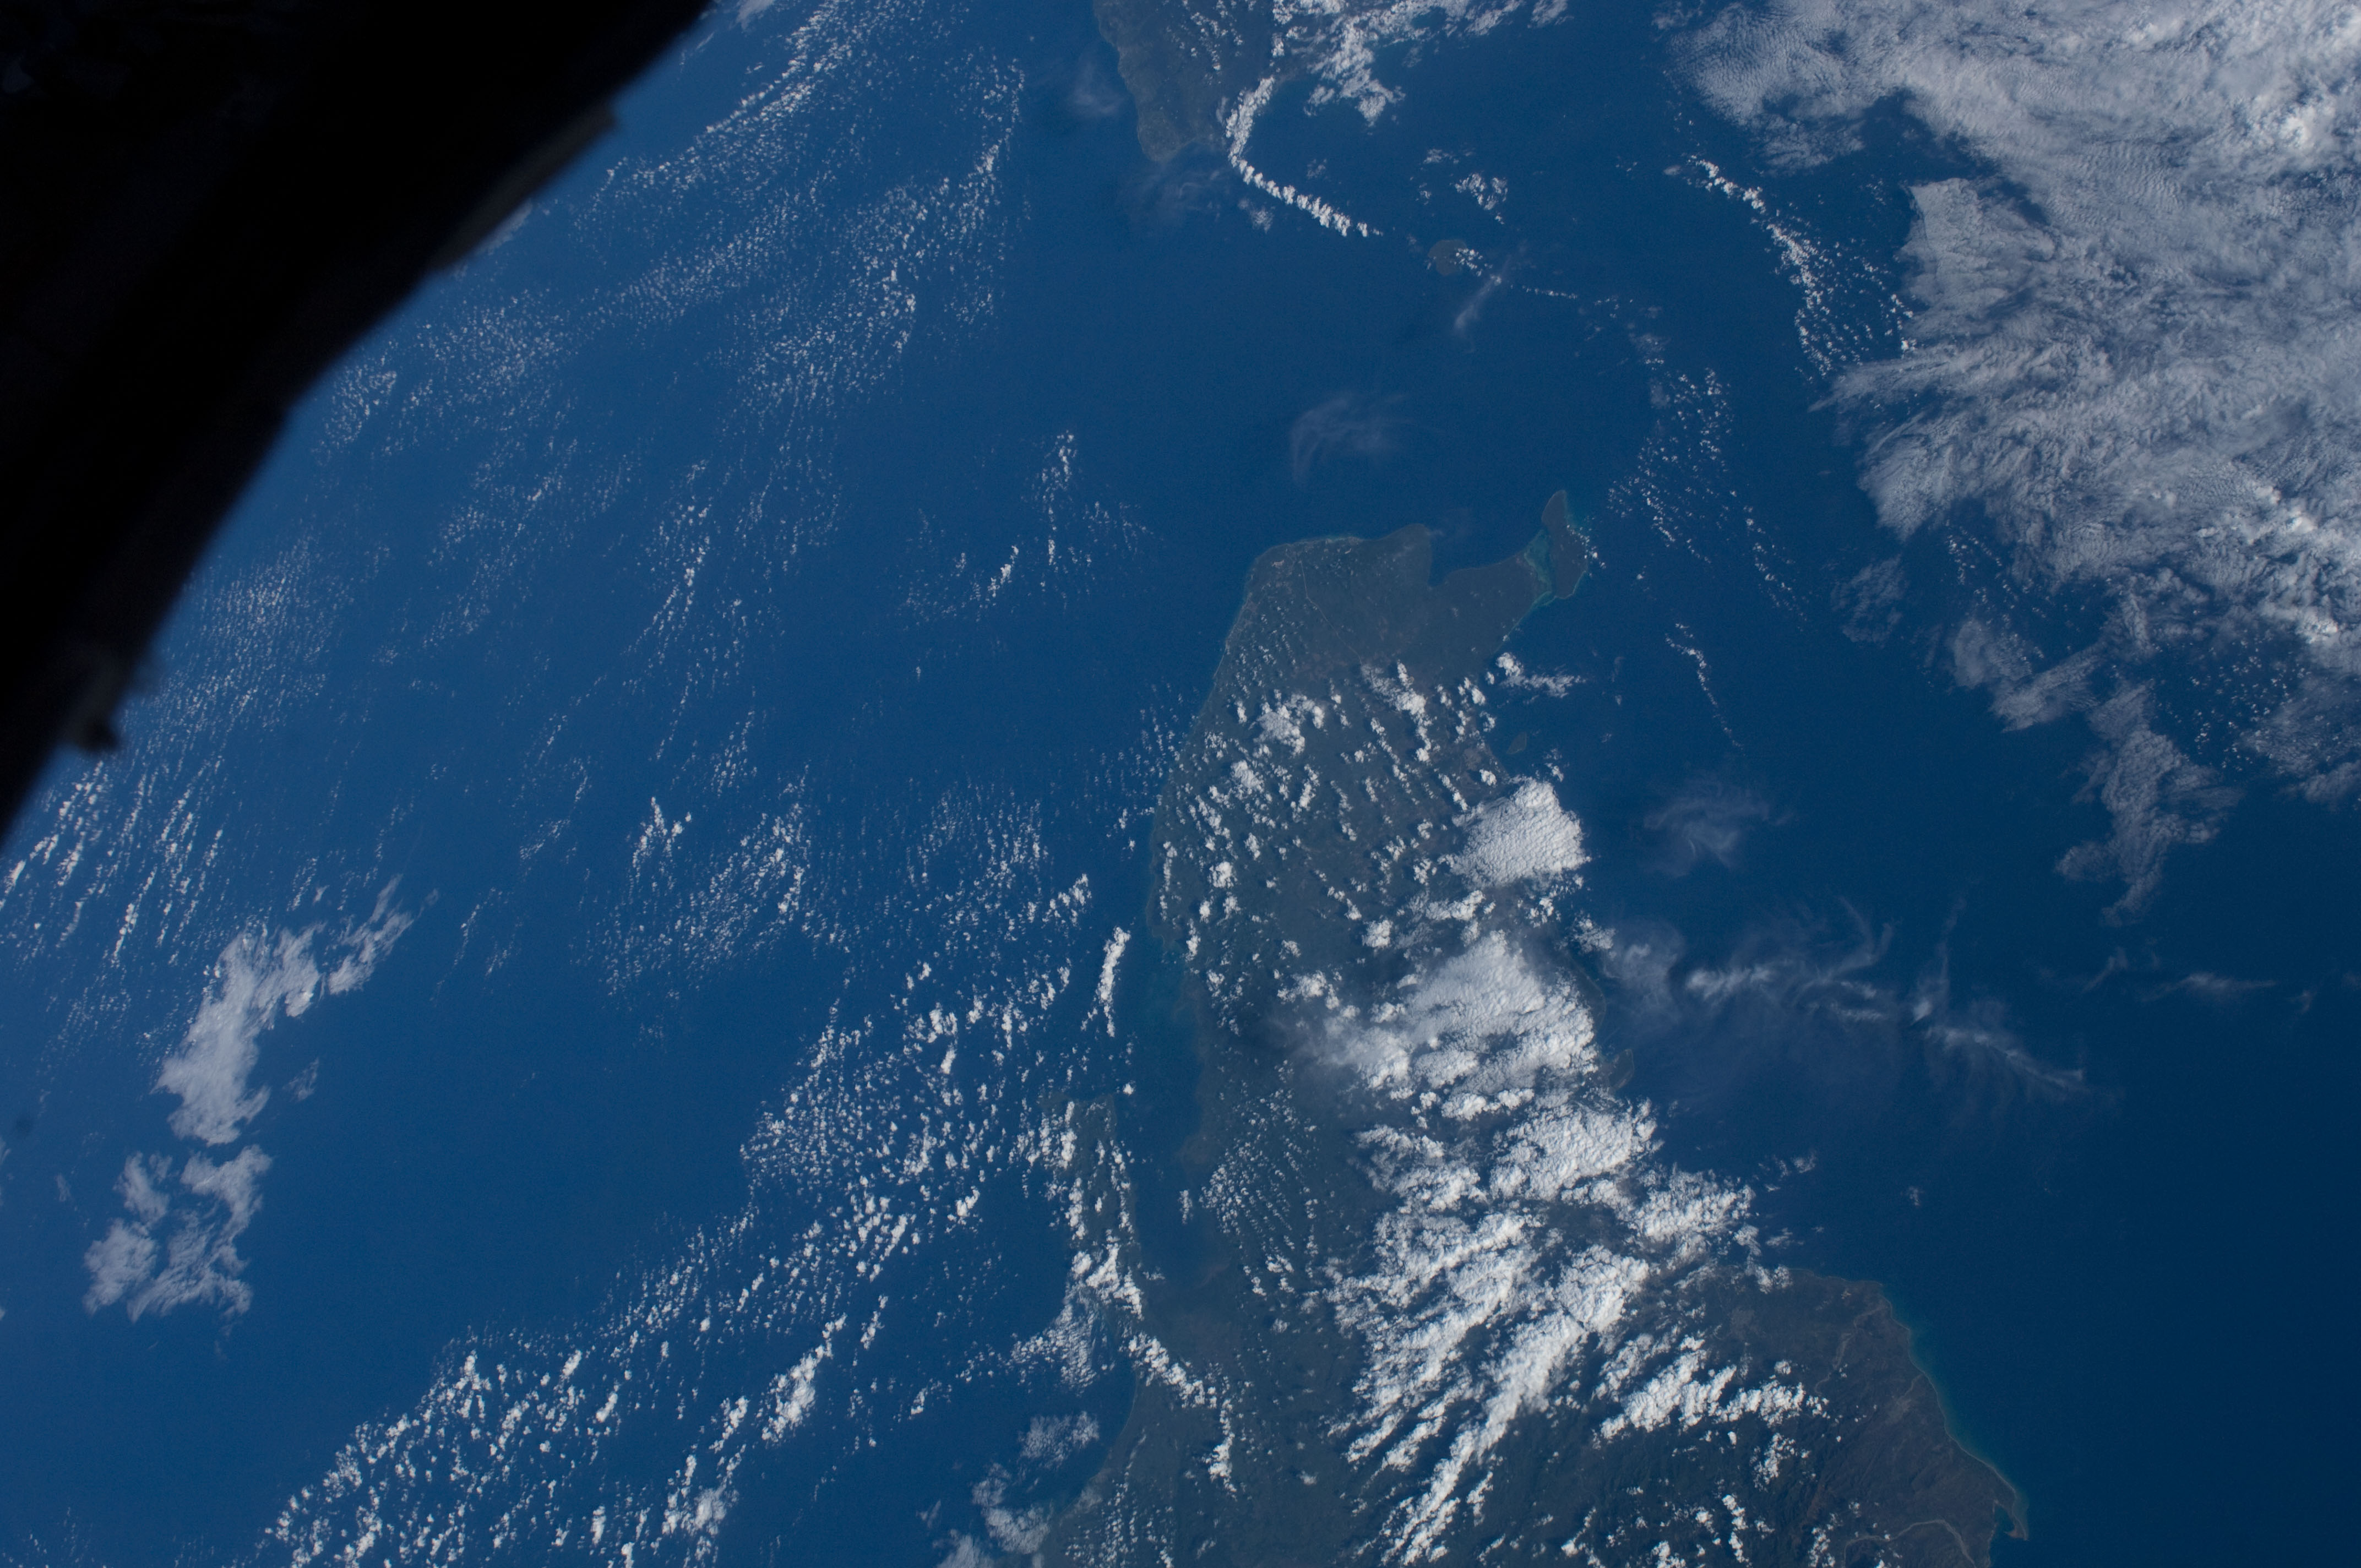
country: DOMINICAN REPUBLIC
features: CARIBBEAN S., PUERTO RICO
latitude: 18.5
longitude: -69.0
